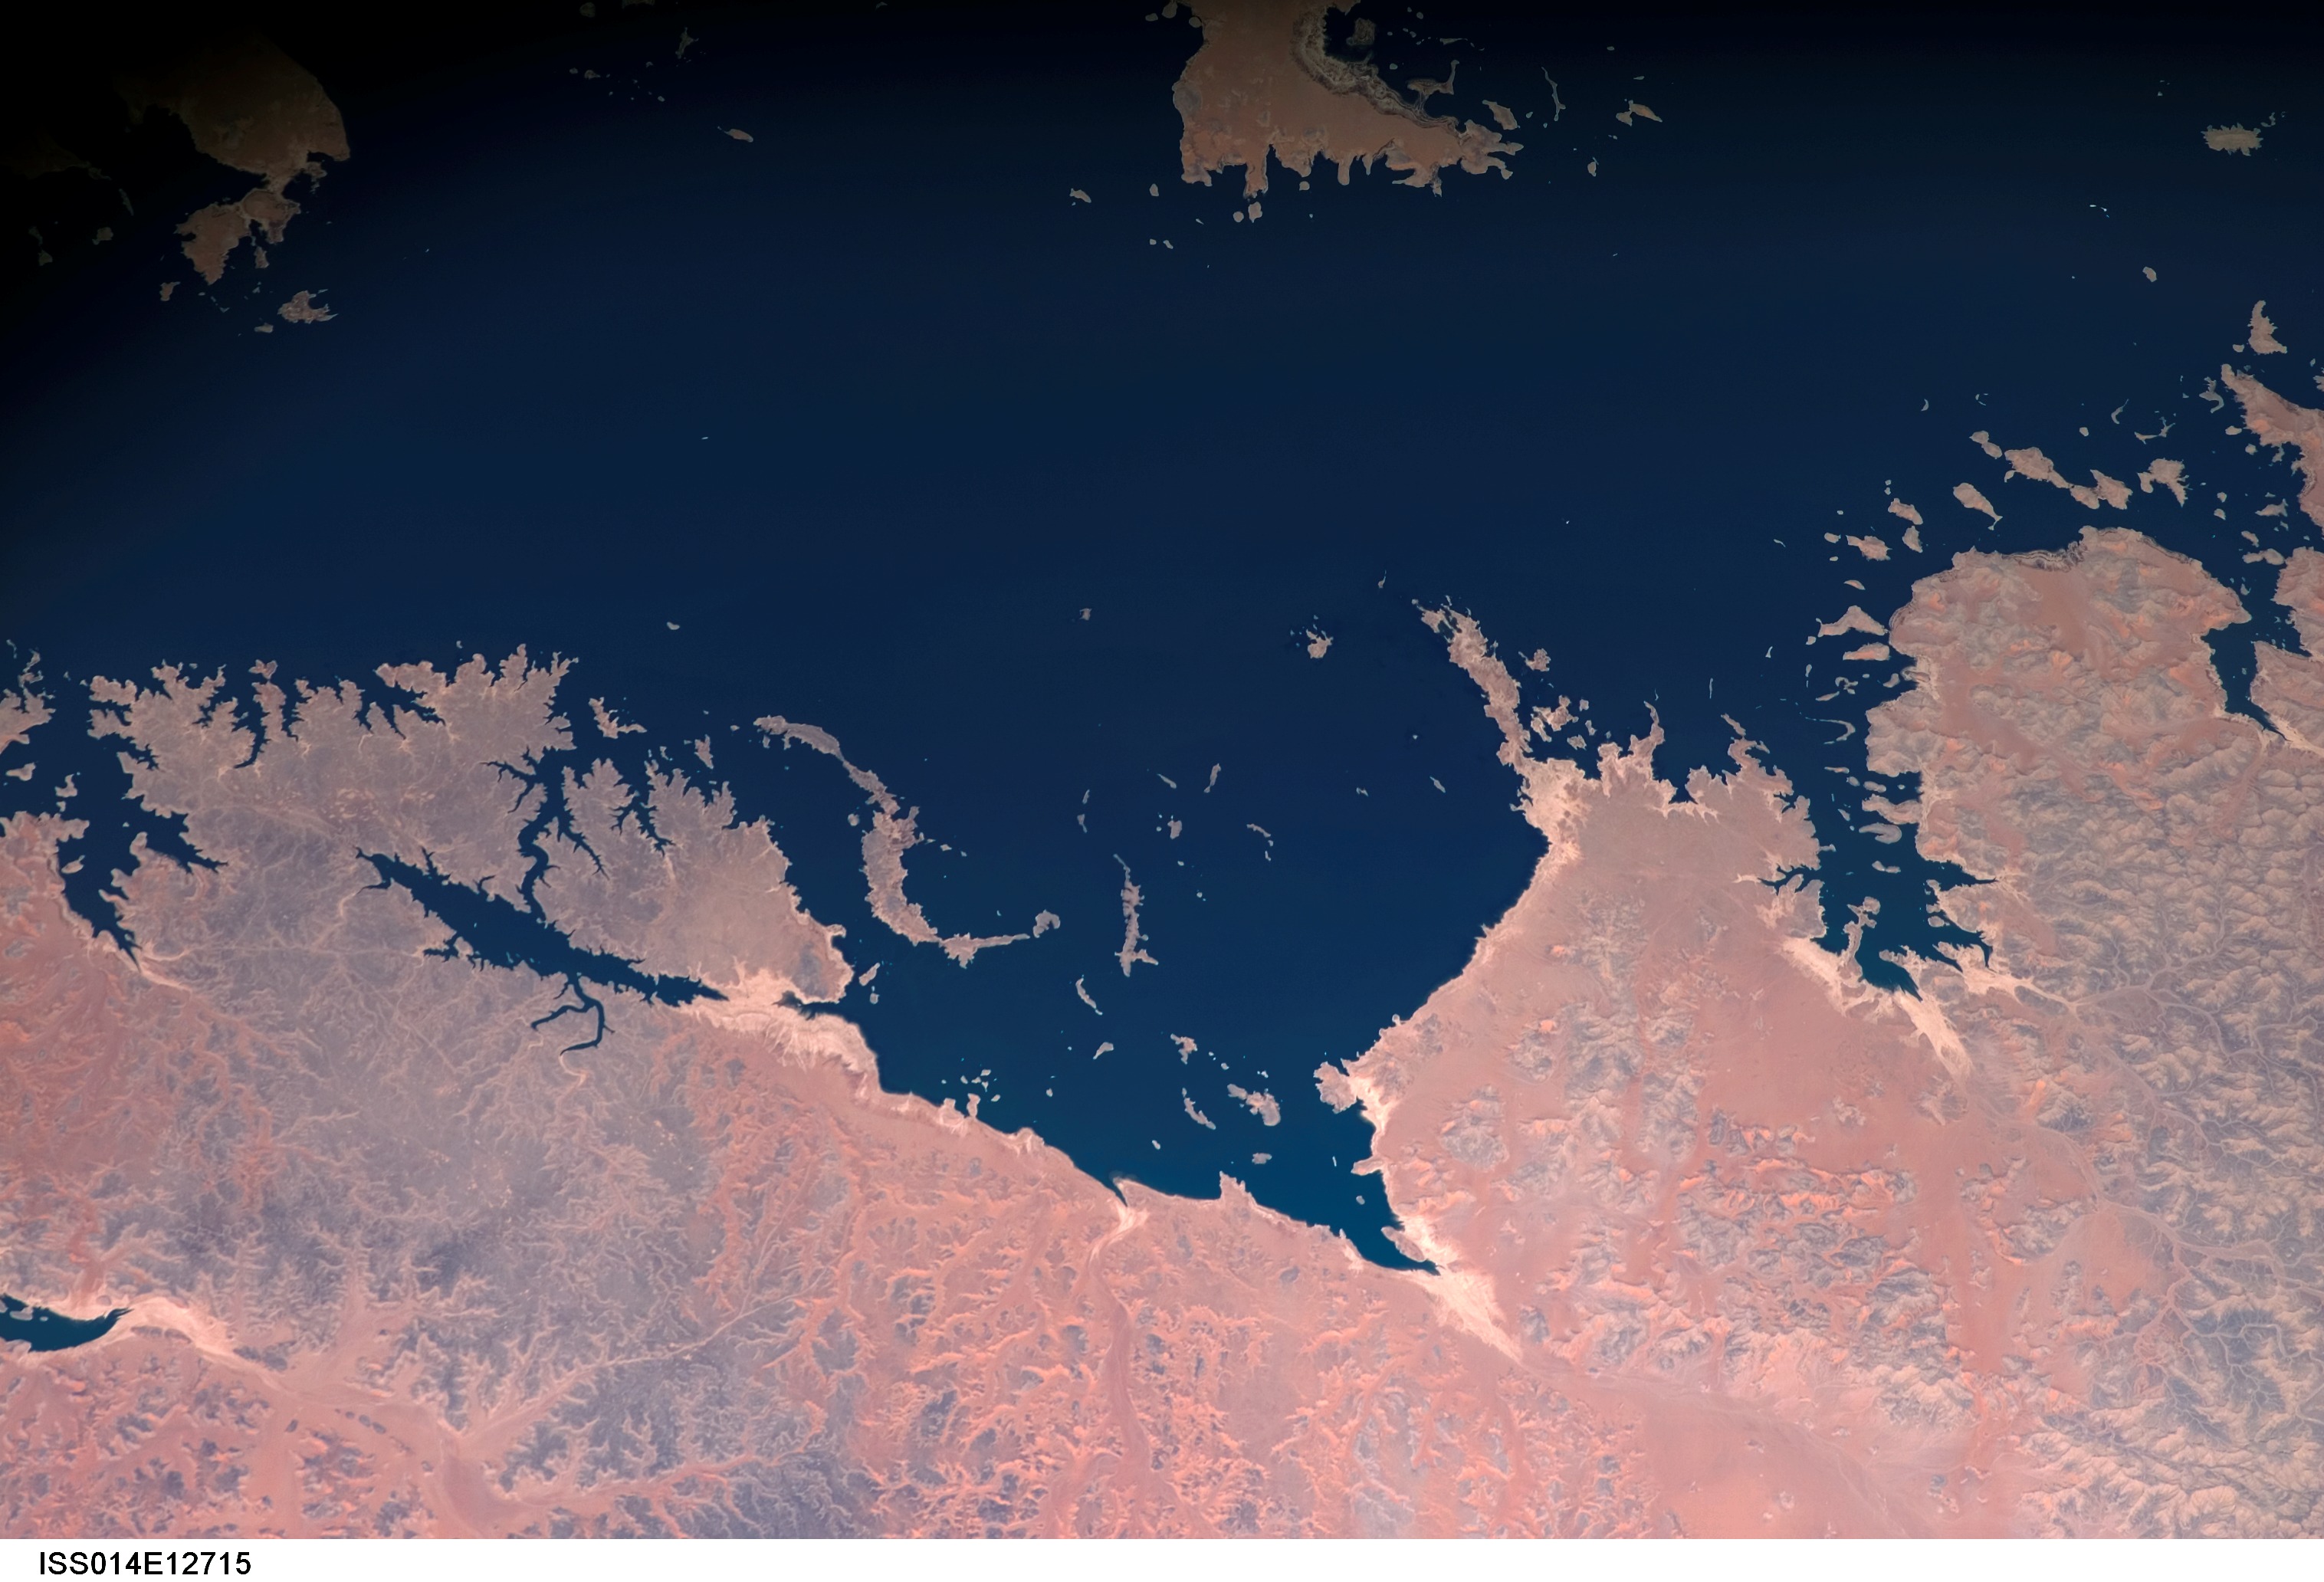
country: EGYPT
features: LAKE NASSER, ISLANDS
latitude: 22.4
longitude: 31.8
